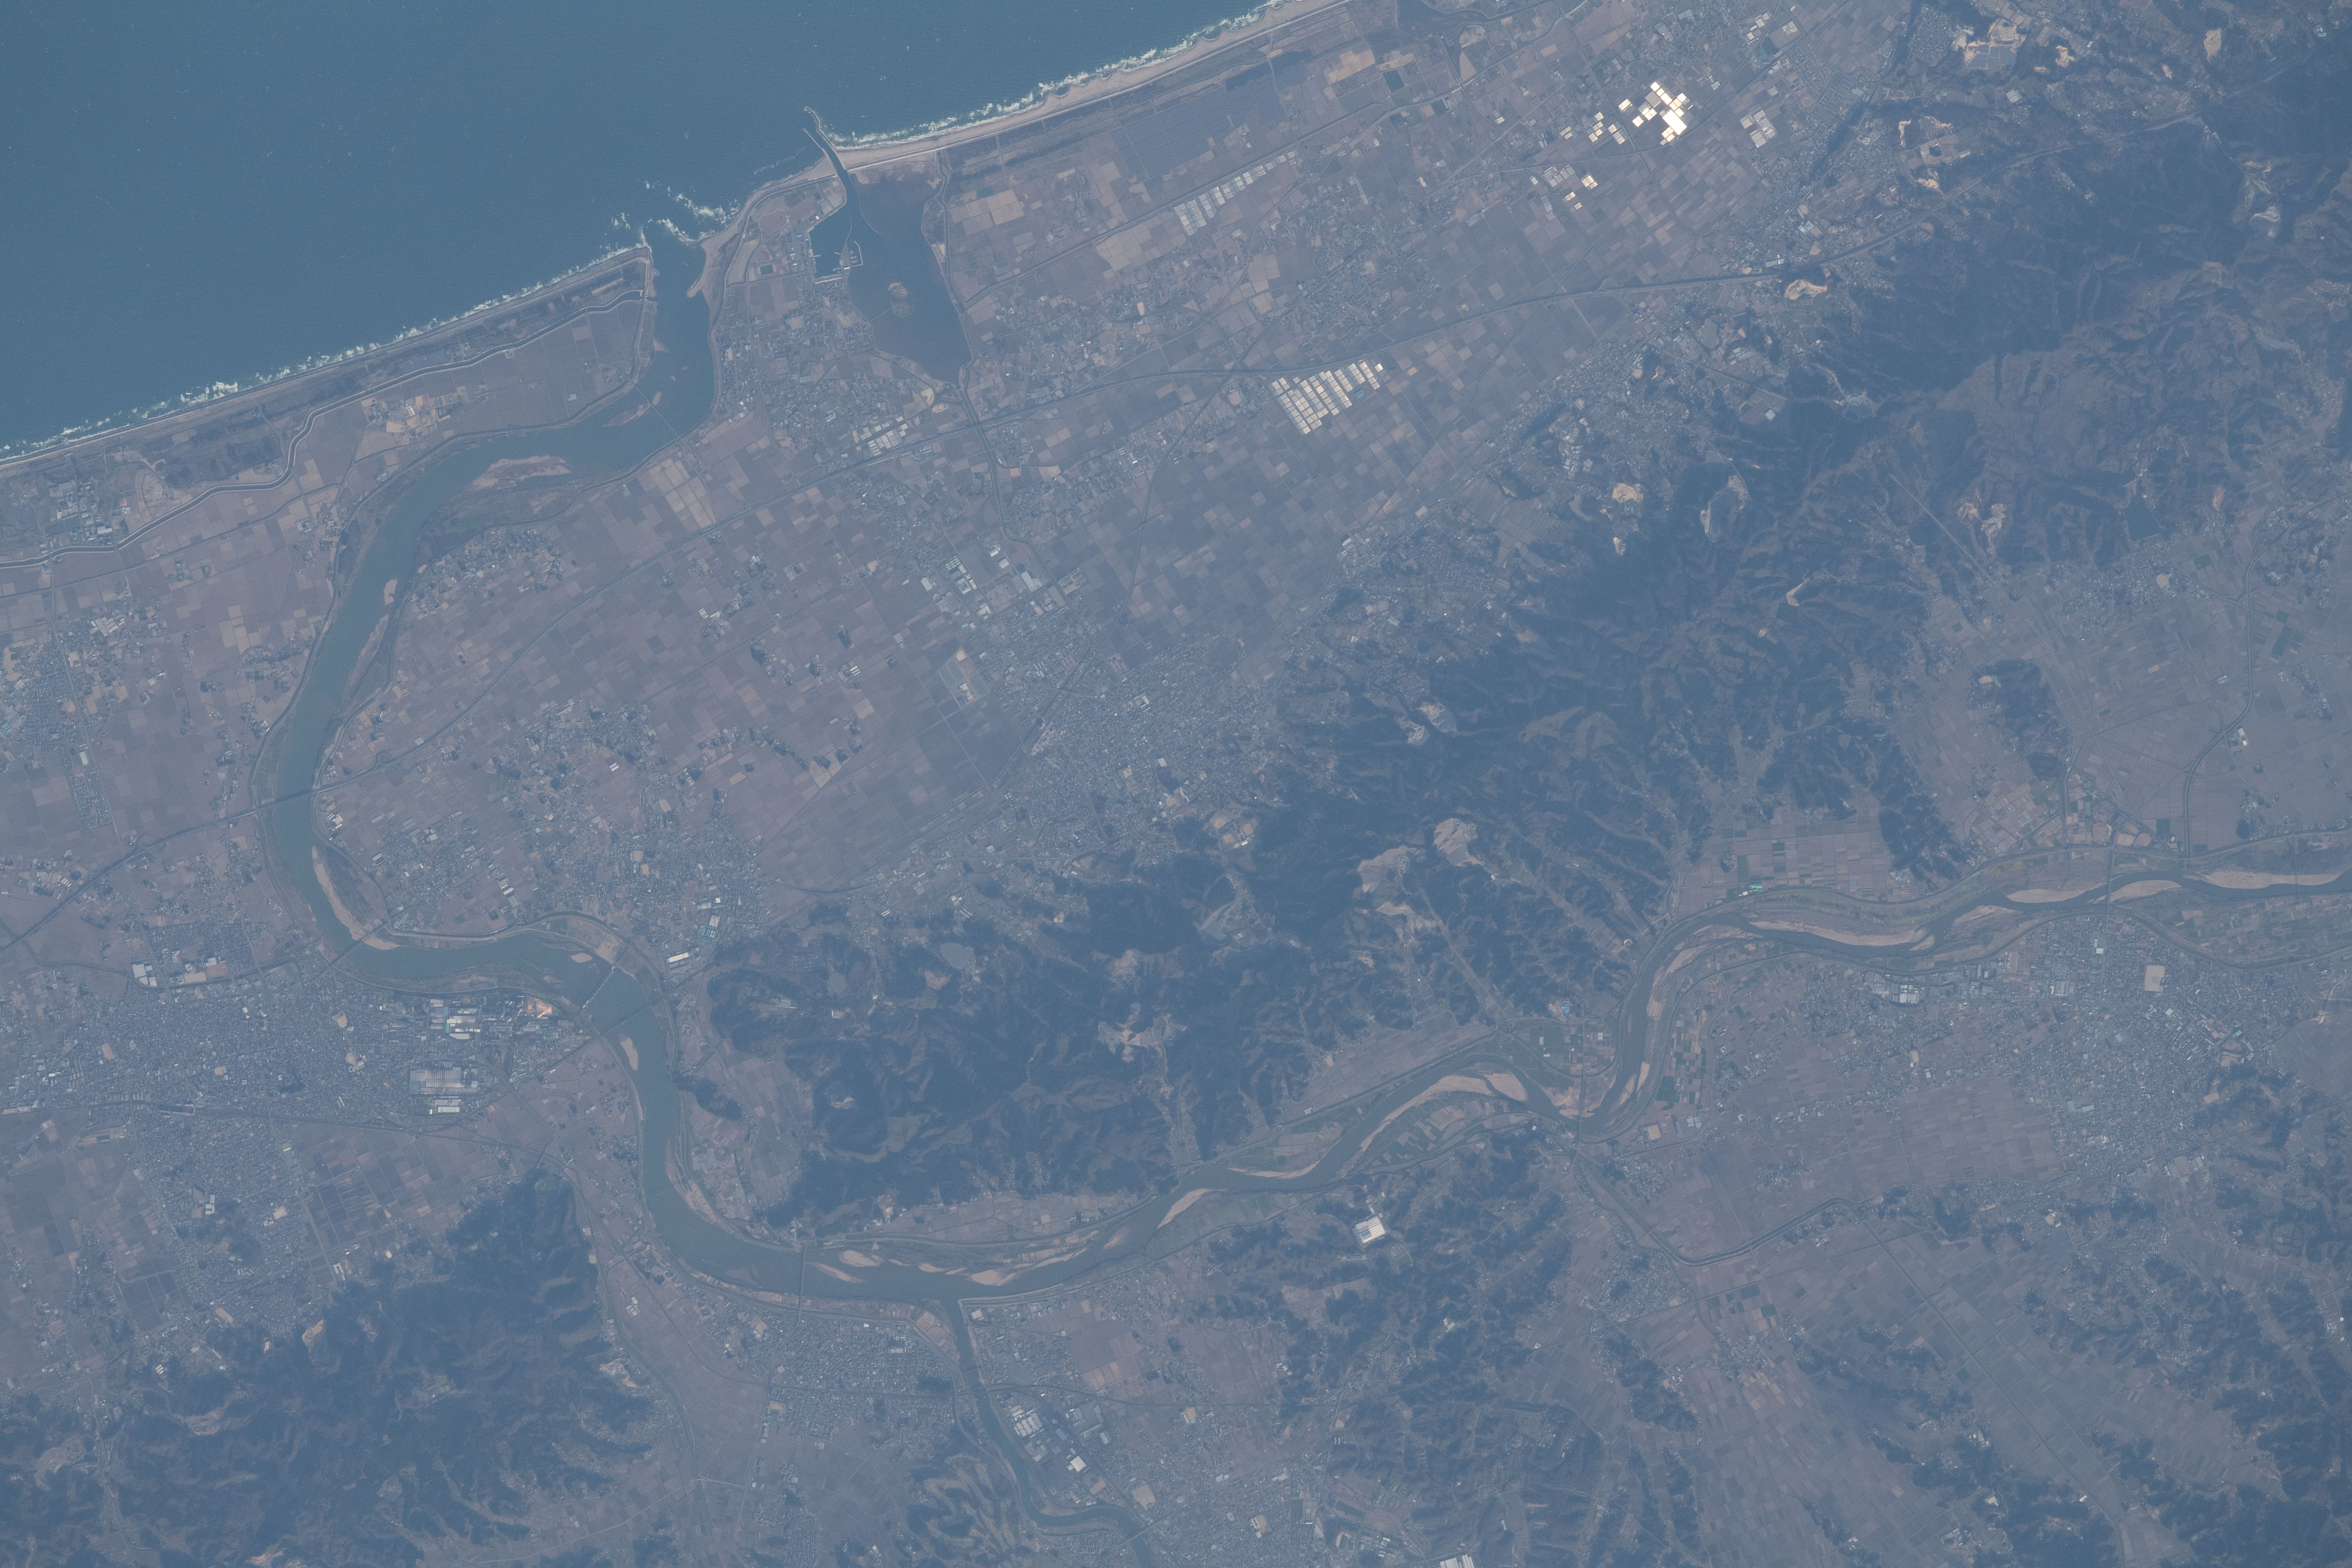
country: JAPAN
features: ABUKUMA RIVER, LAKE TORINOUMI, SENDAI BAY, MOUNTAINS
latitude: 38.0
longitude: 140.9
